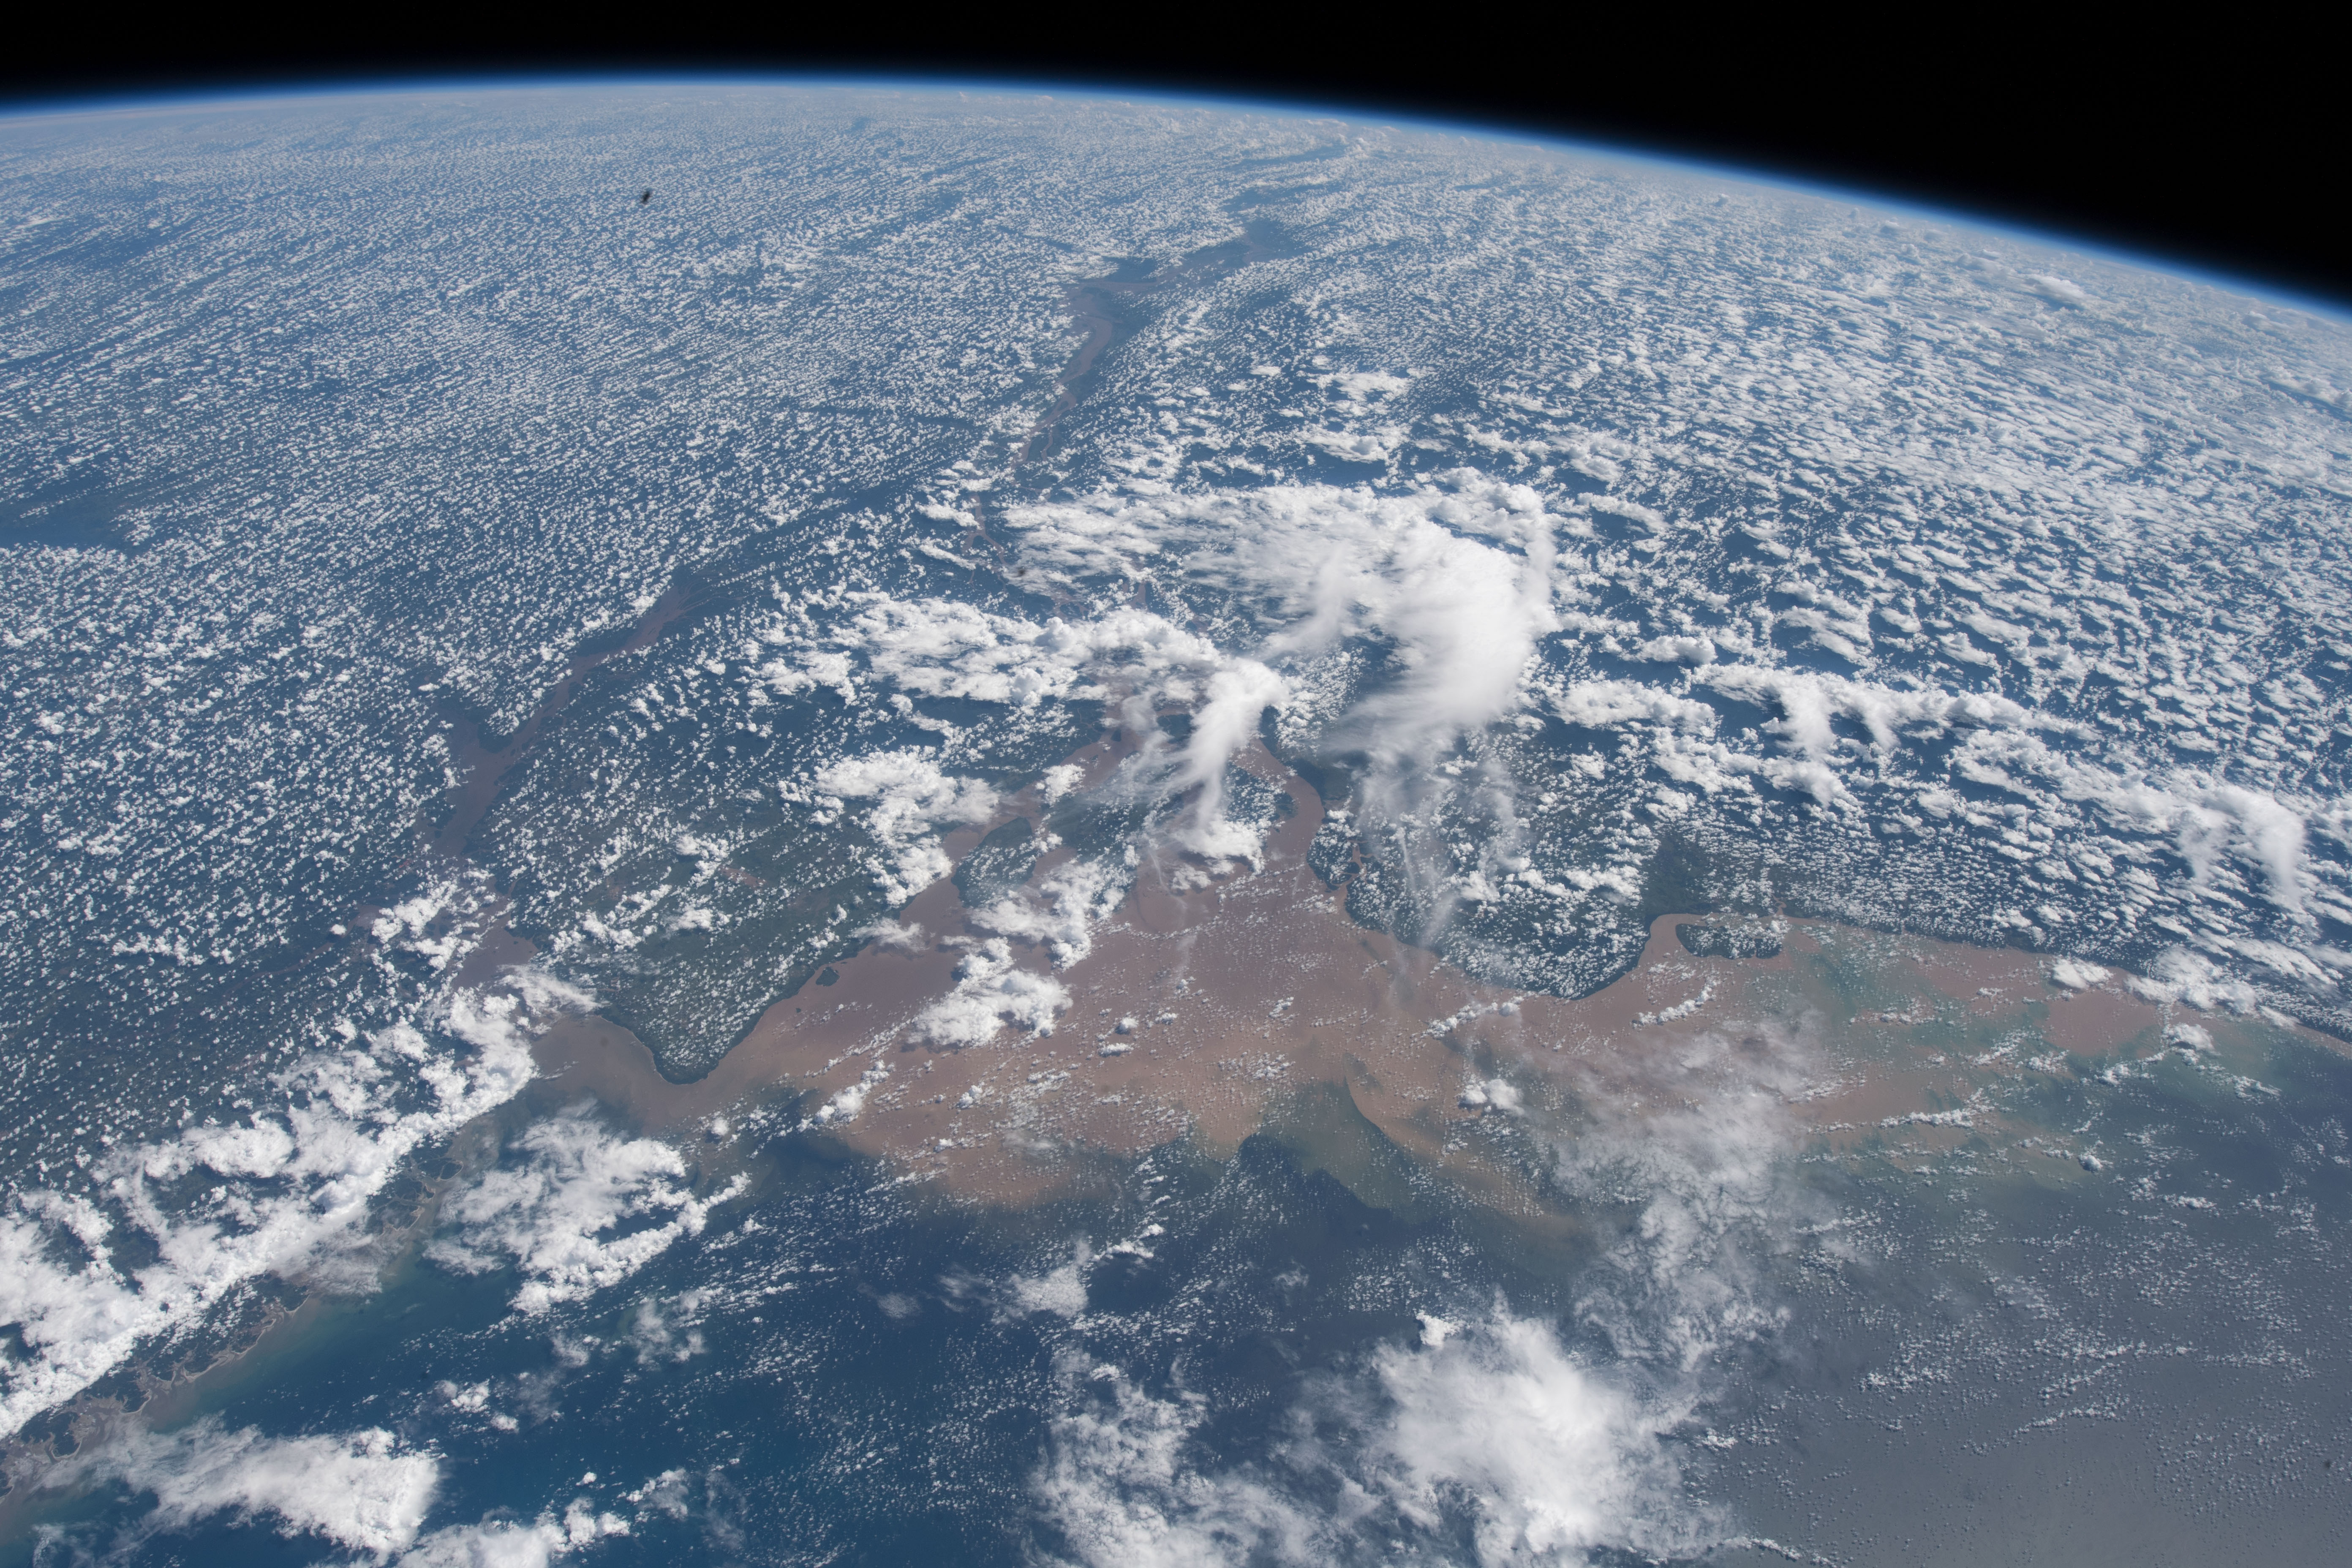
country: BRAZIL
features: PERIGOSO CANAL, AMAZONAS RIVER, RAINFOREST, ATLANTIC OCEAN, EARTH LIMB
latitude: 0.5
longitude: -50.2
